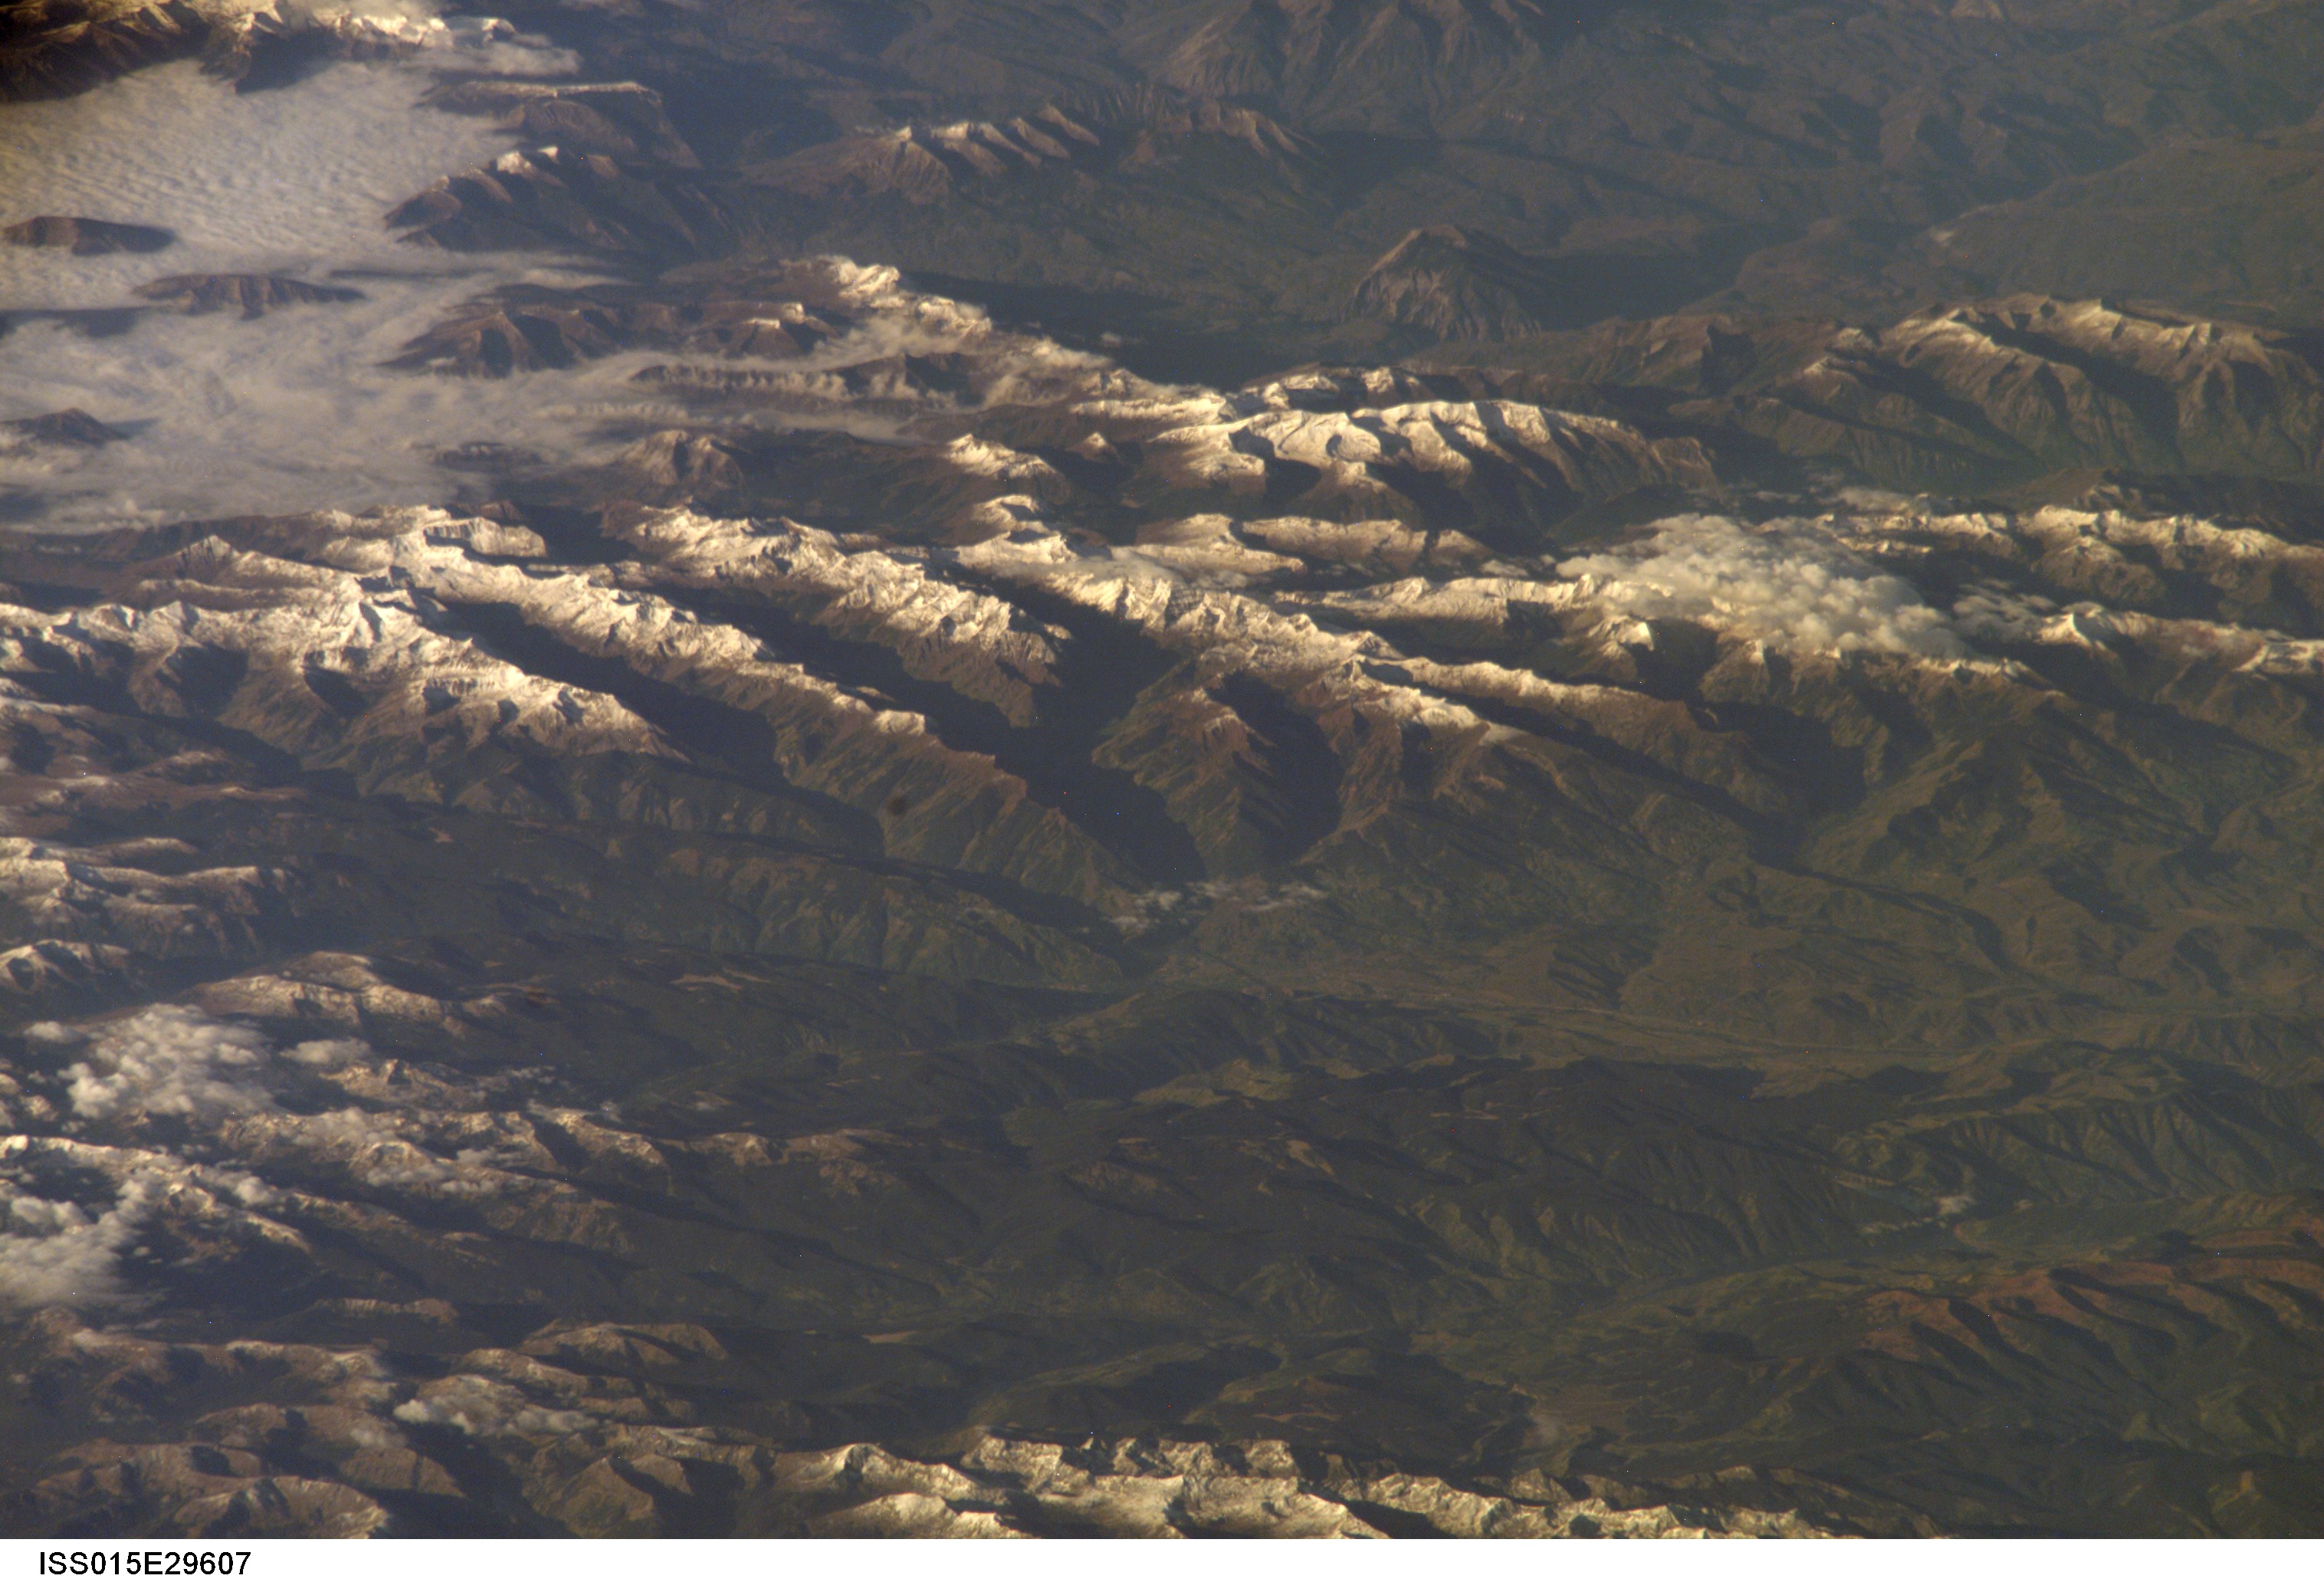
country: USA-COLORADO
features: SAWATCH RA., FOREST, VALLEYS
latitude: 38.7
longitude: -106.6
